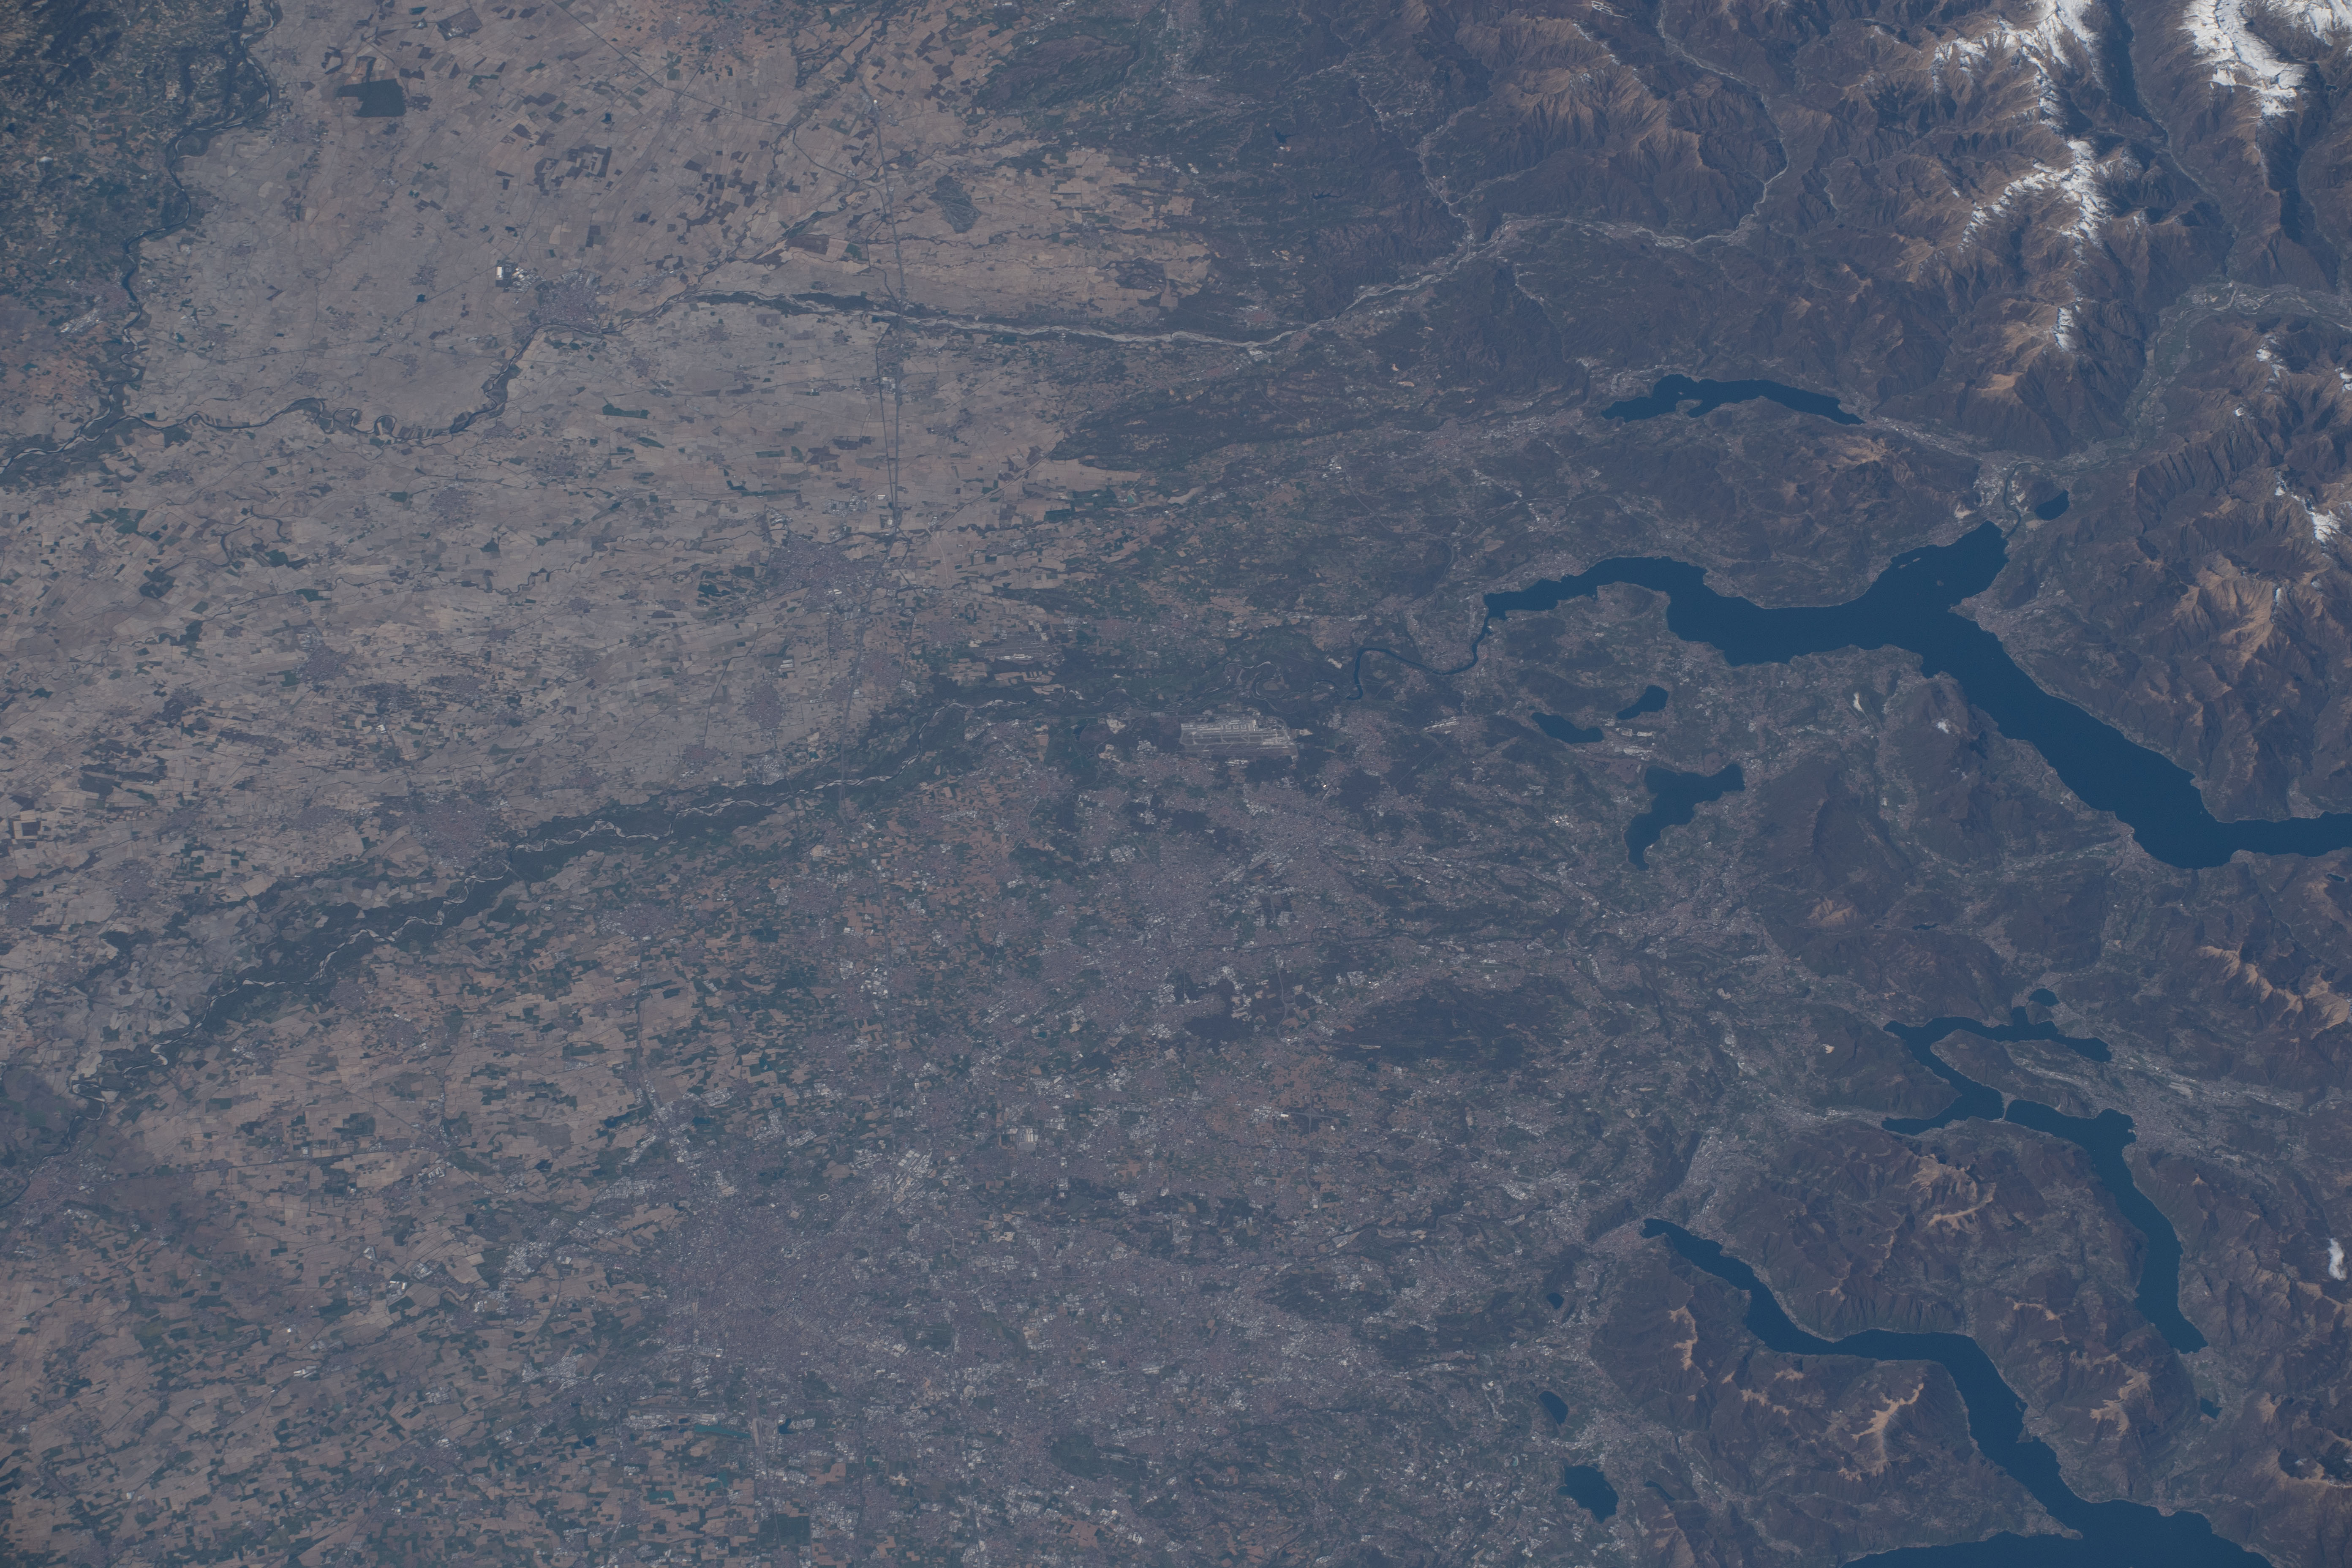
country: ITALY
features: MILAN, COMO, ALPS, MAGGIORE LAKE, TICINO RIVER, ADDA RIVER, COMO,VARESE,MAGGIORE
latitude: 45.6
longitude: 8.8
